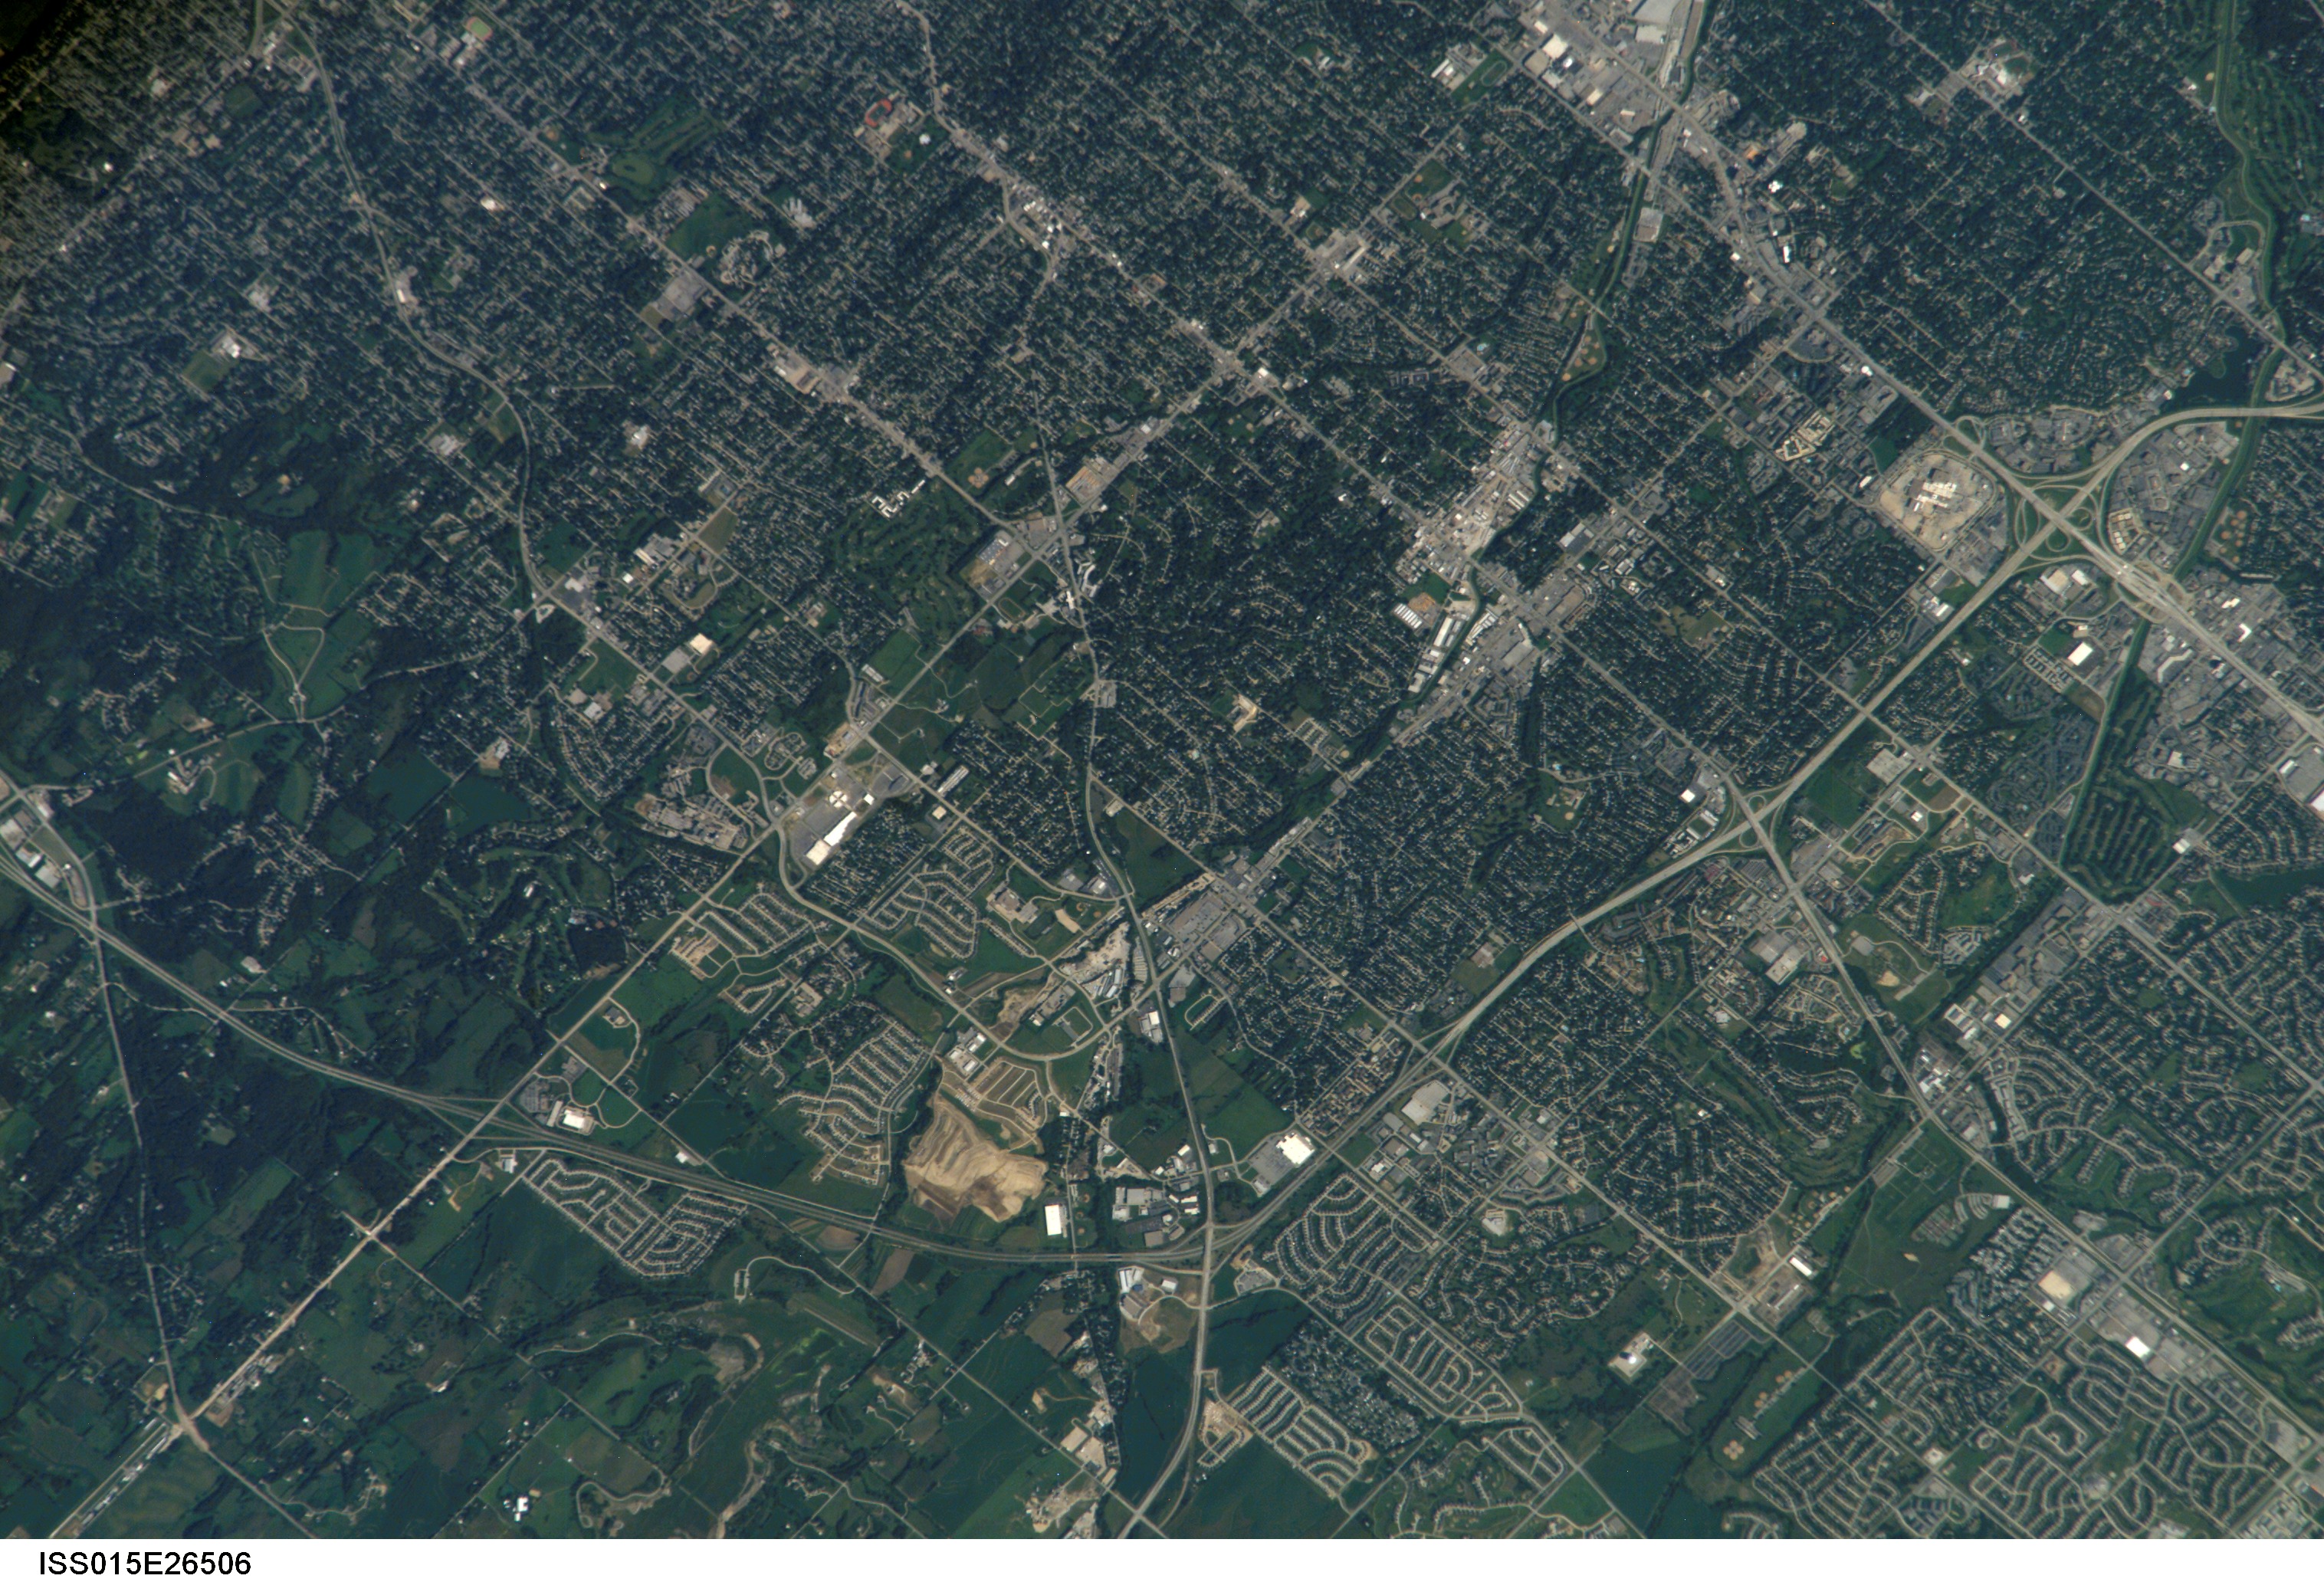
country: USA-NEBRASKA
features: NNW OMAHA, INTERSTATE 680
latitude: 41.3
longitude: -96.0
